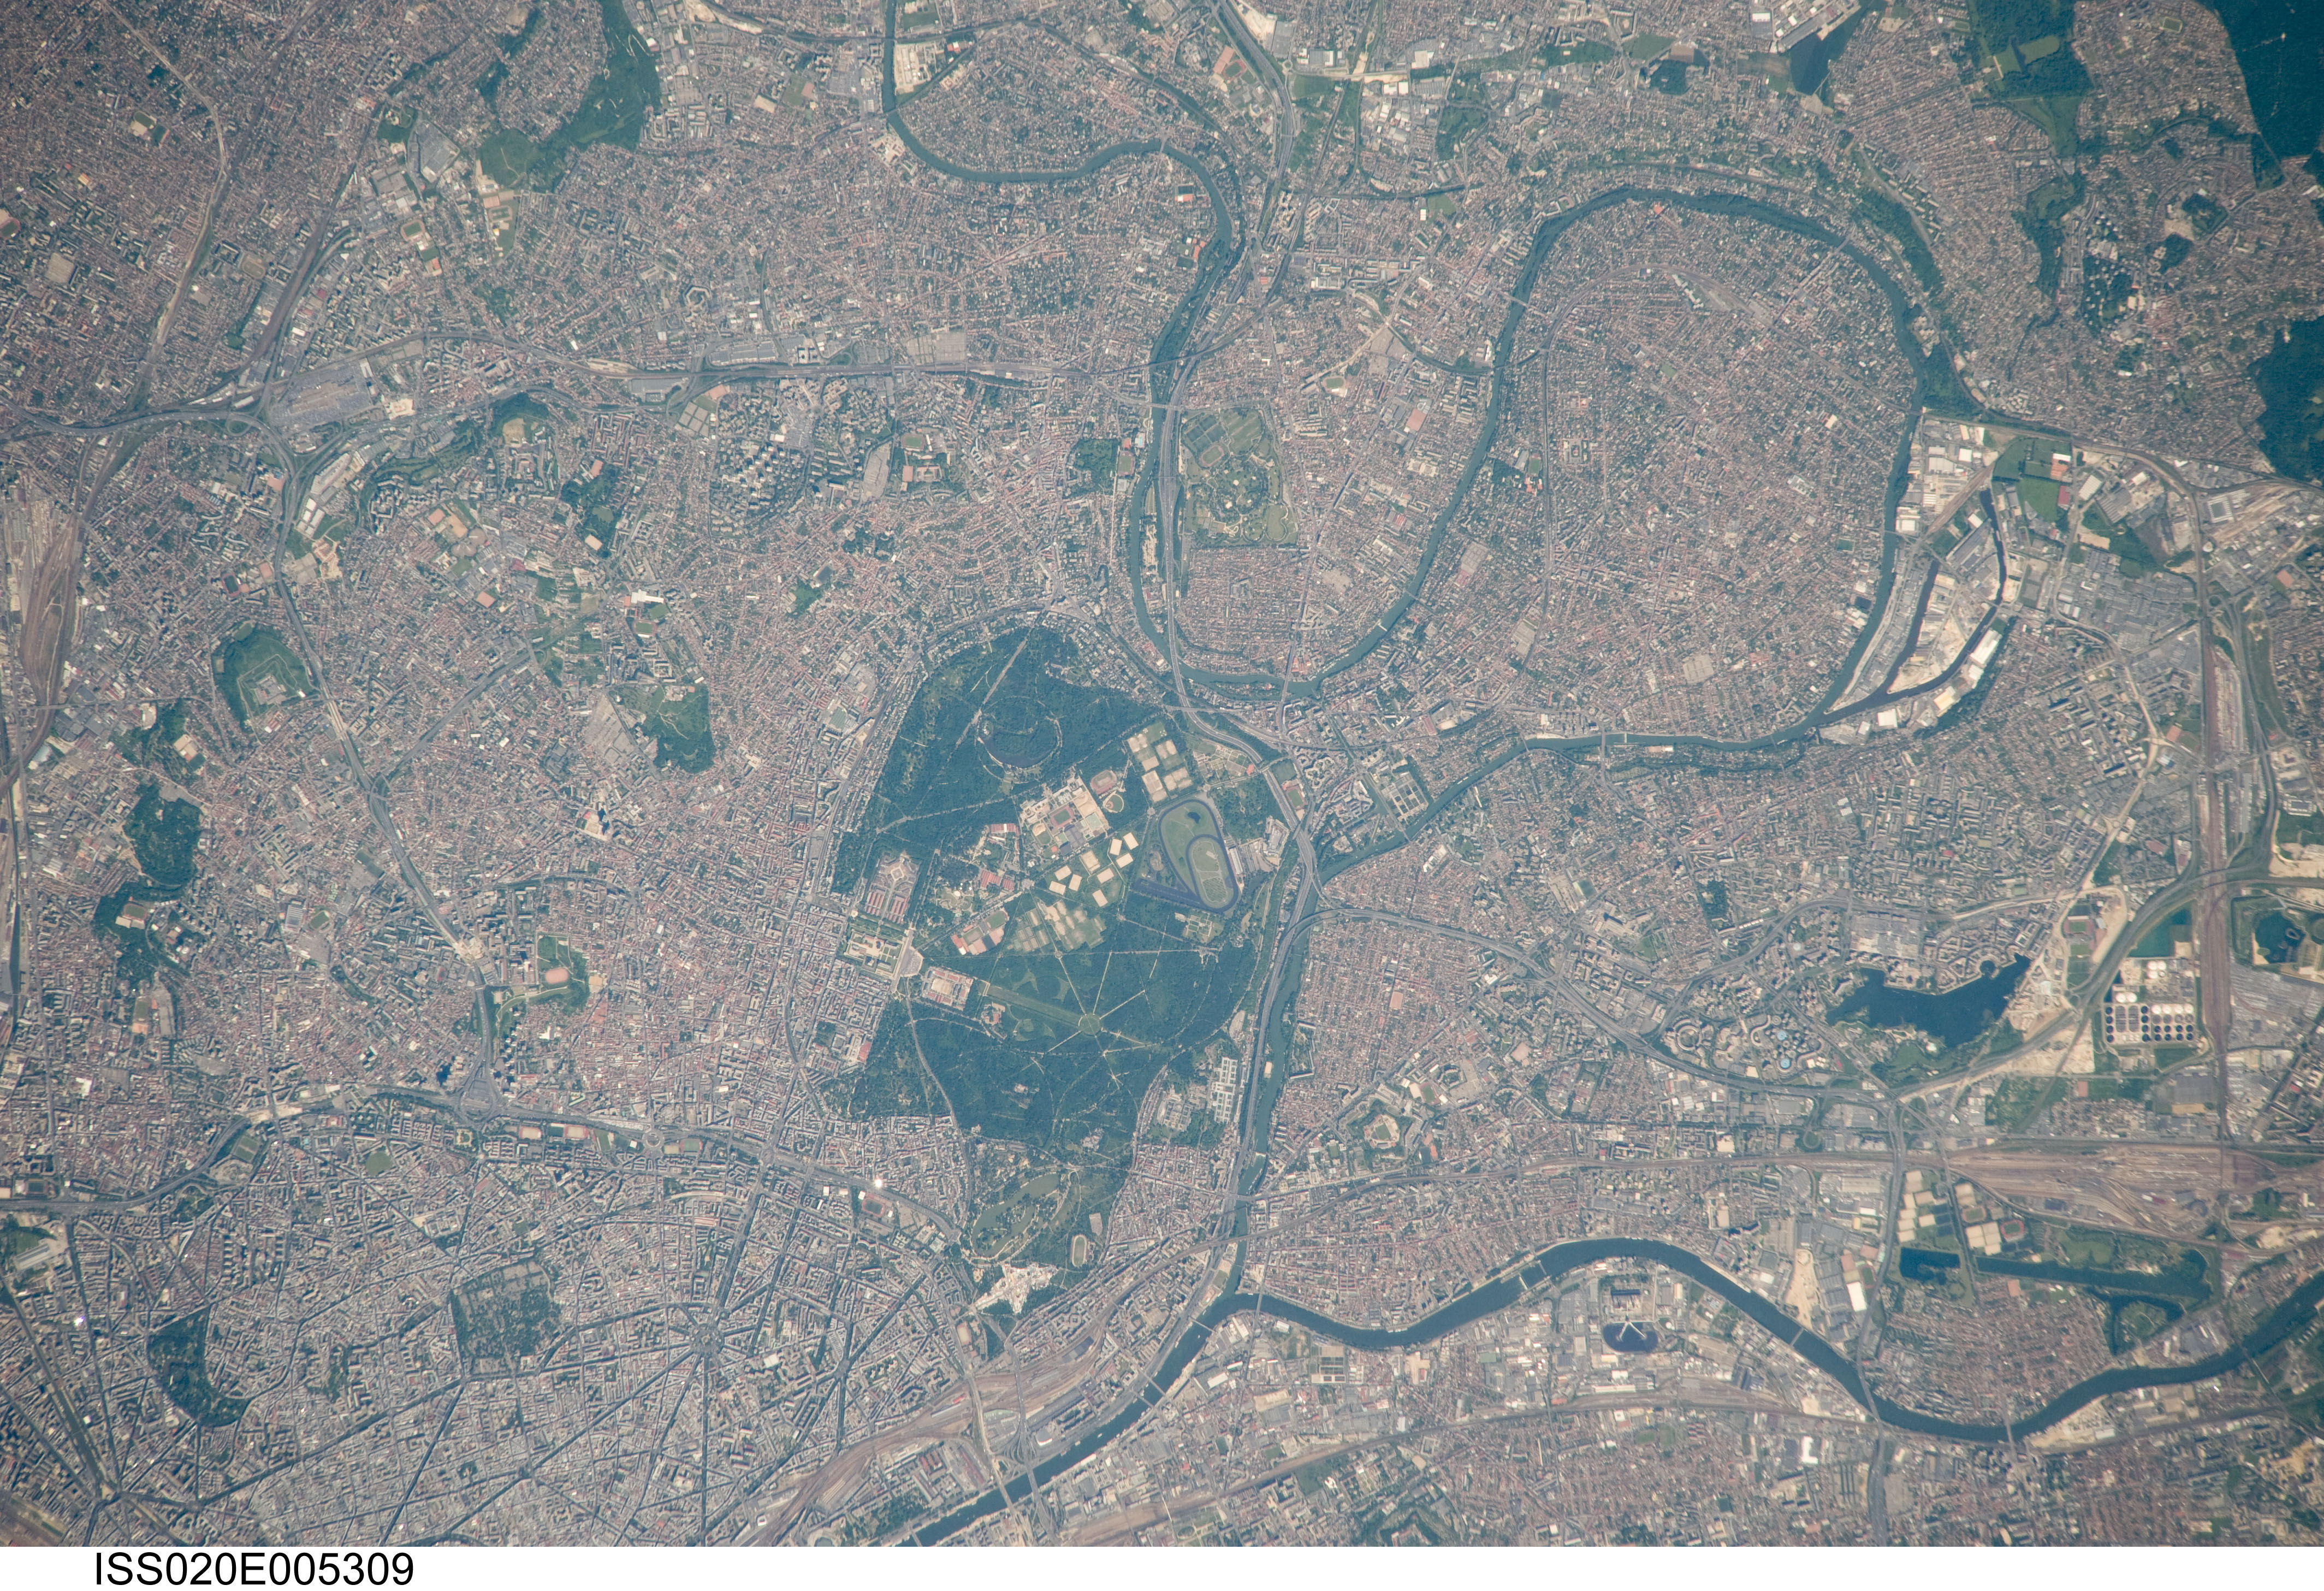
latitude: 48.8
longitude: 2.5
